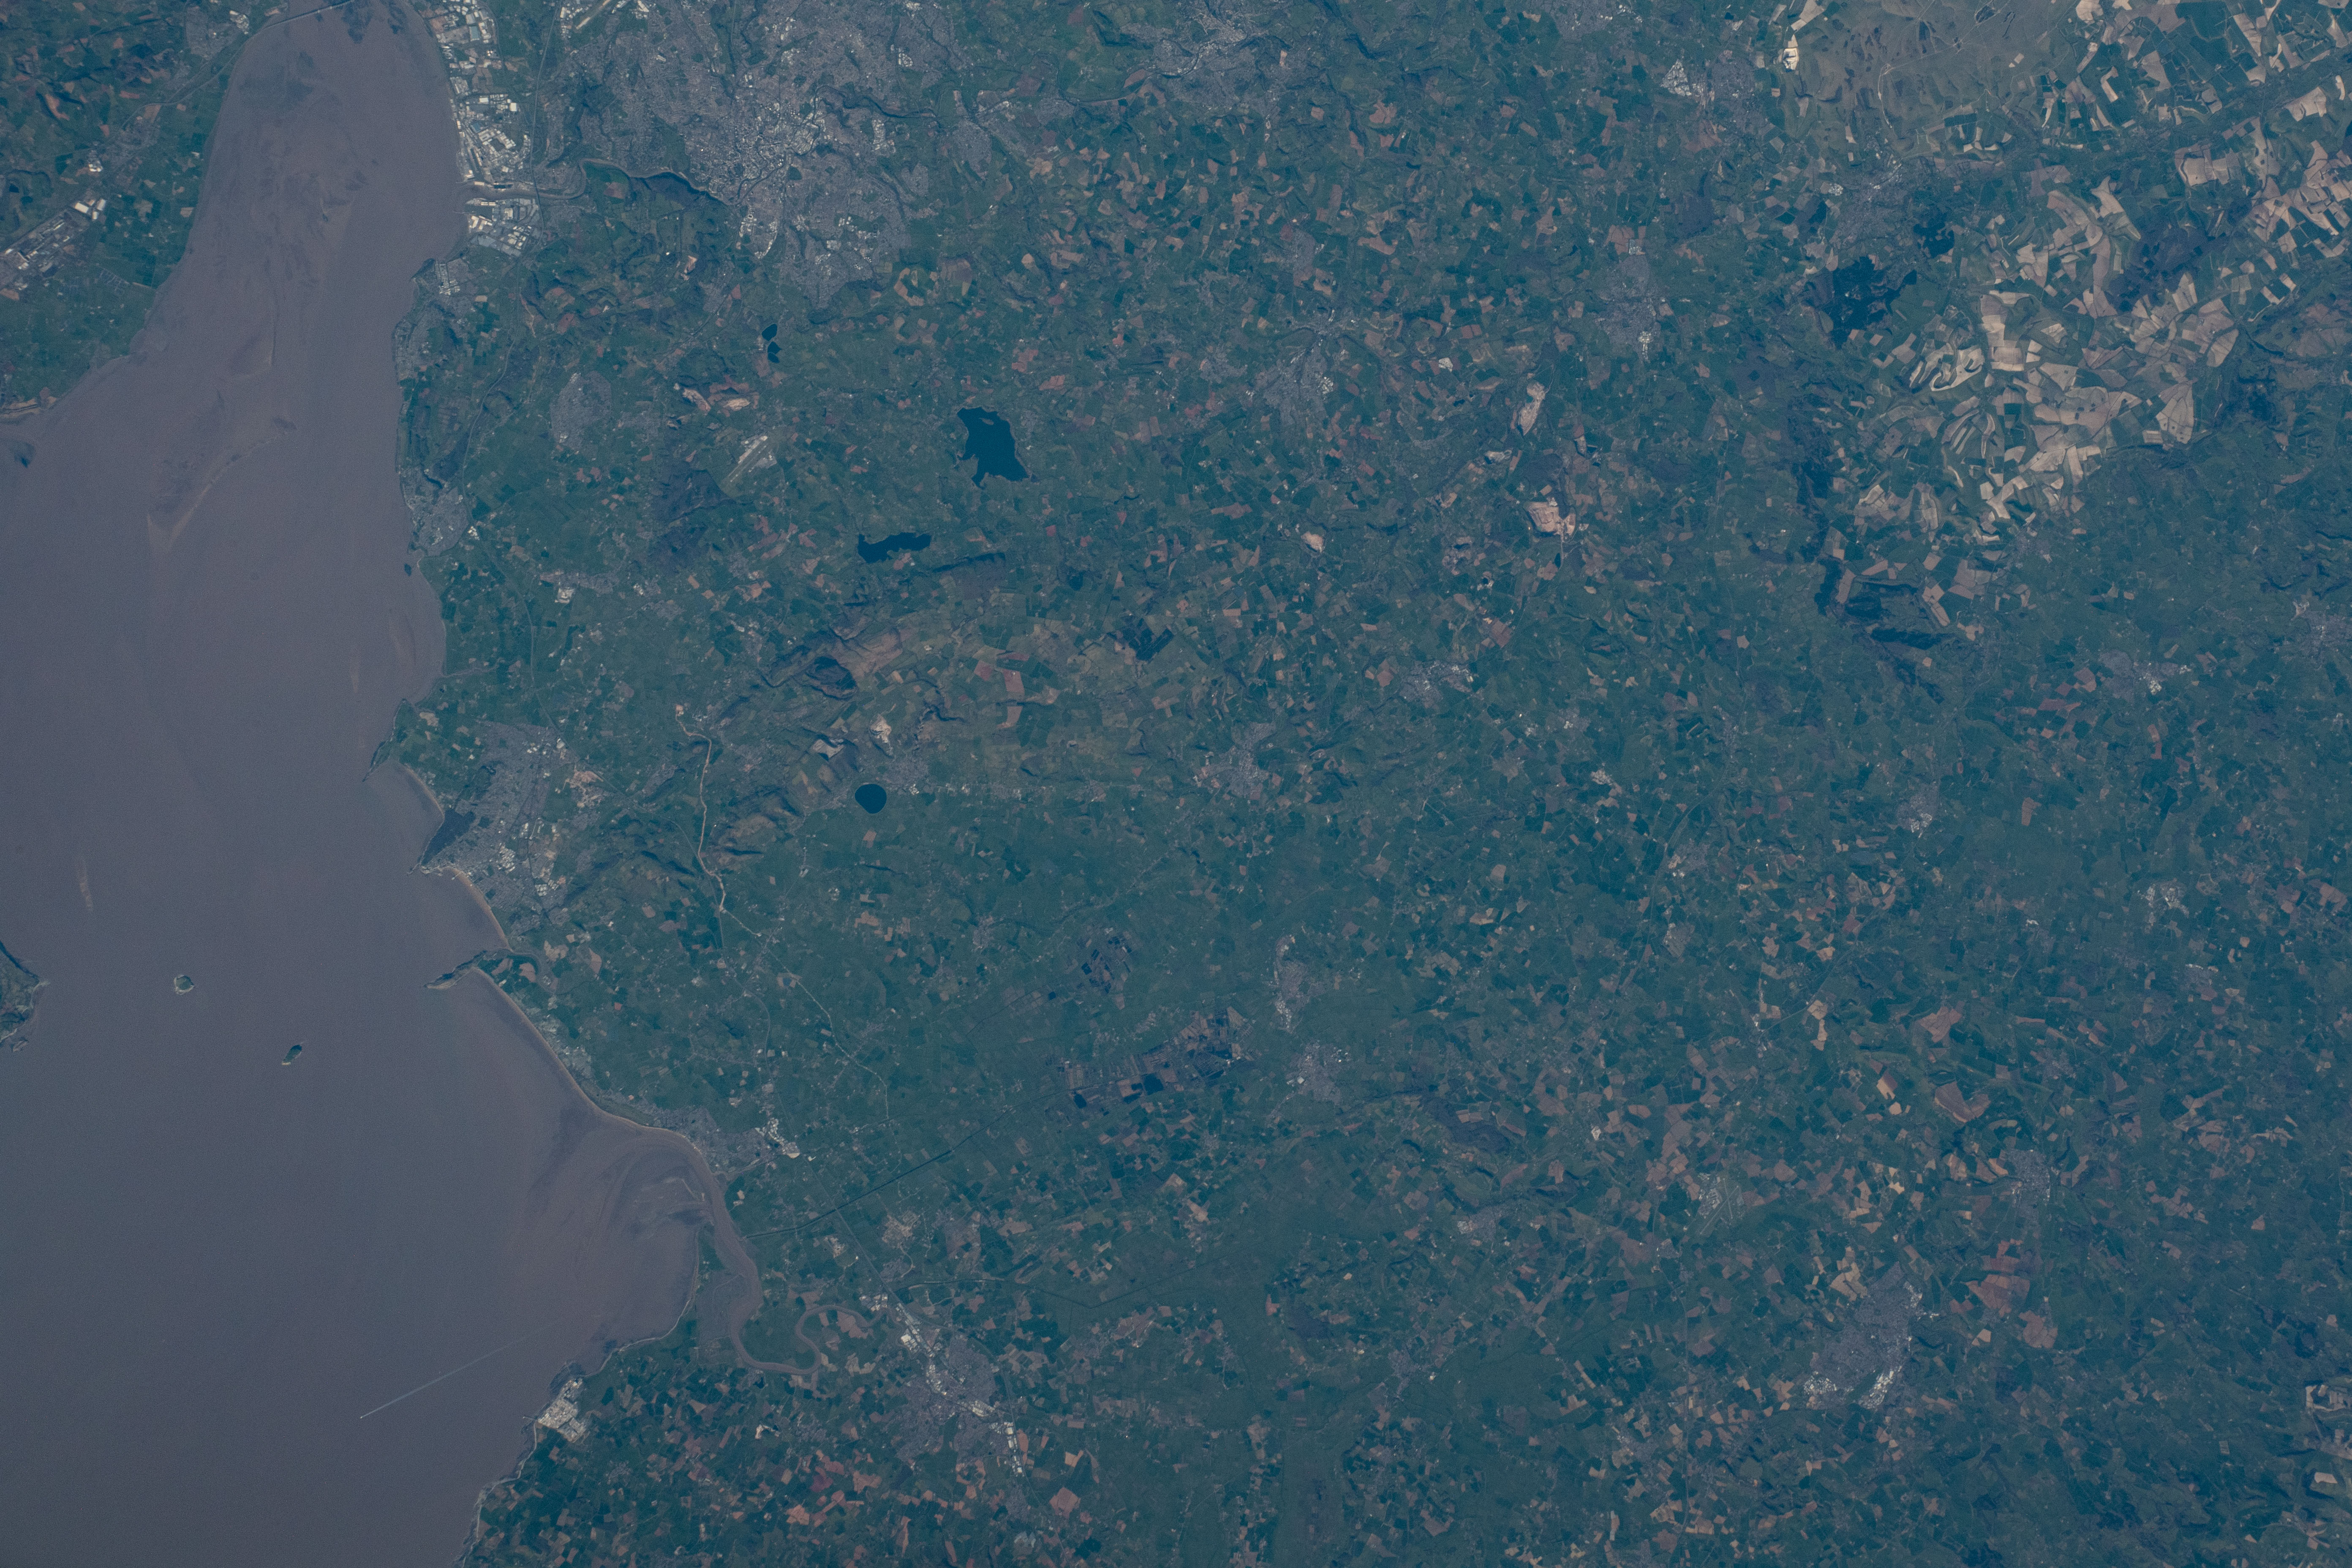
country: UK-ENGLAND
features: BRISTOL CHANNEL, GLASTONBURY
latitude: 51.1
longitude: -2.7
